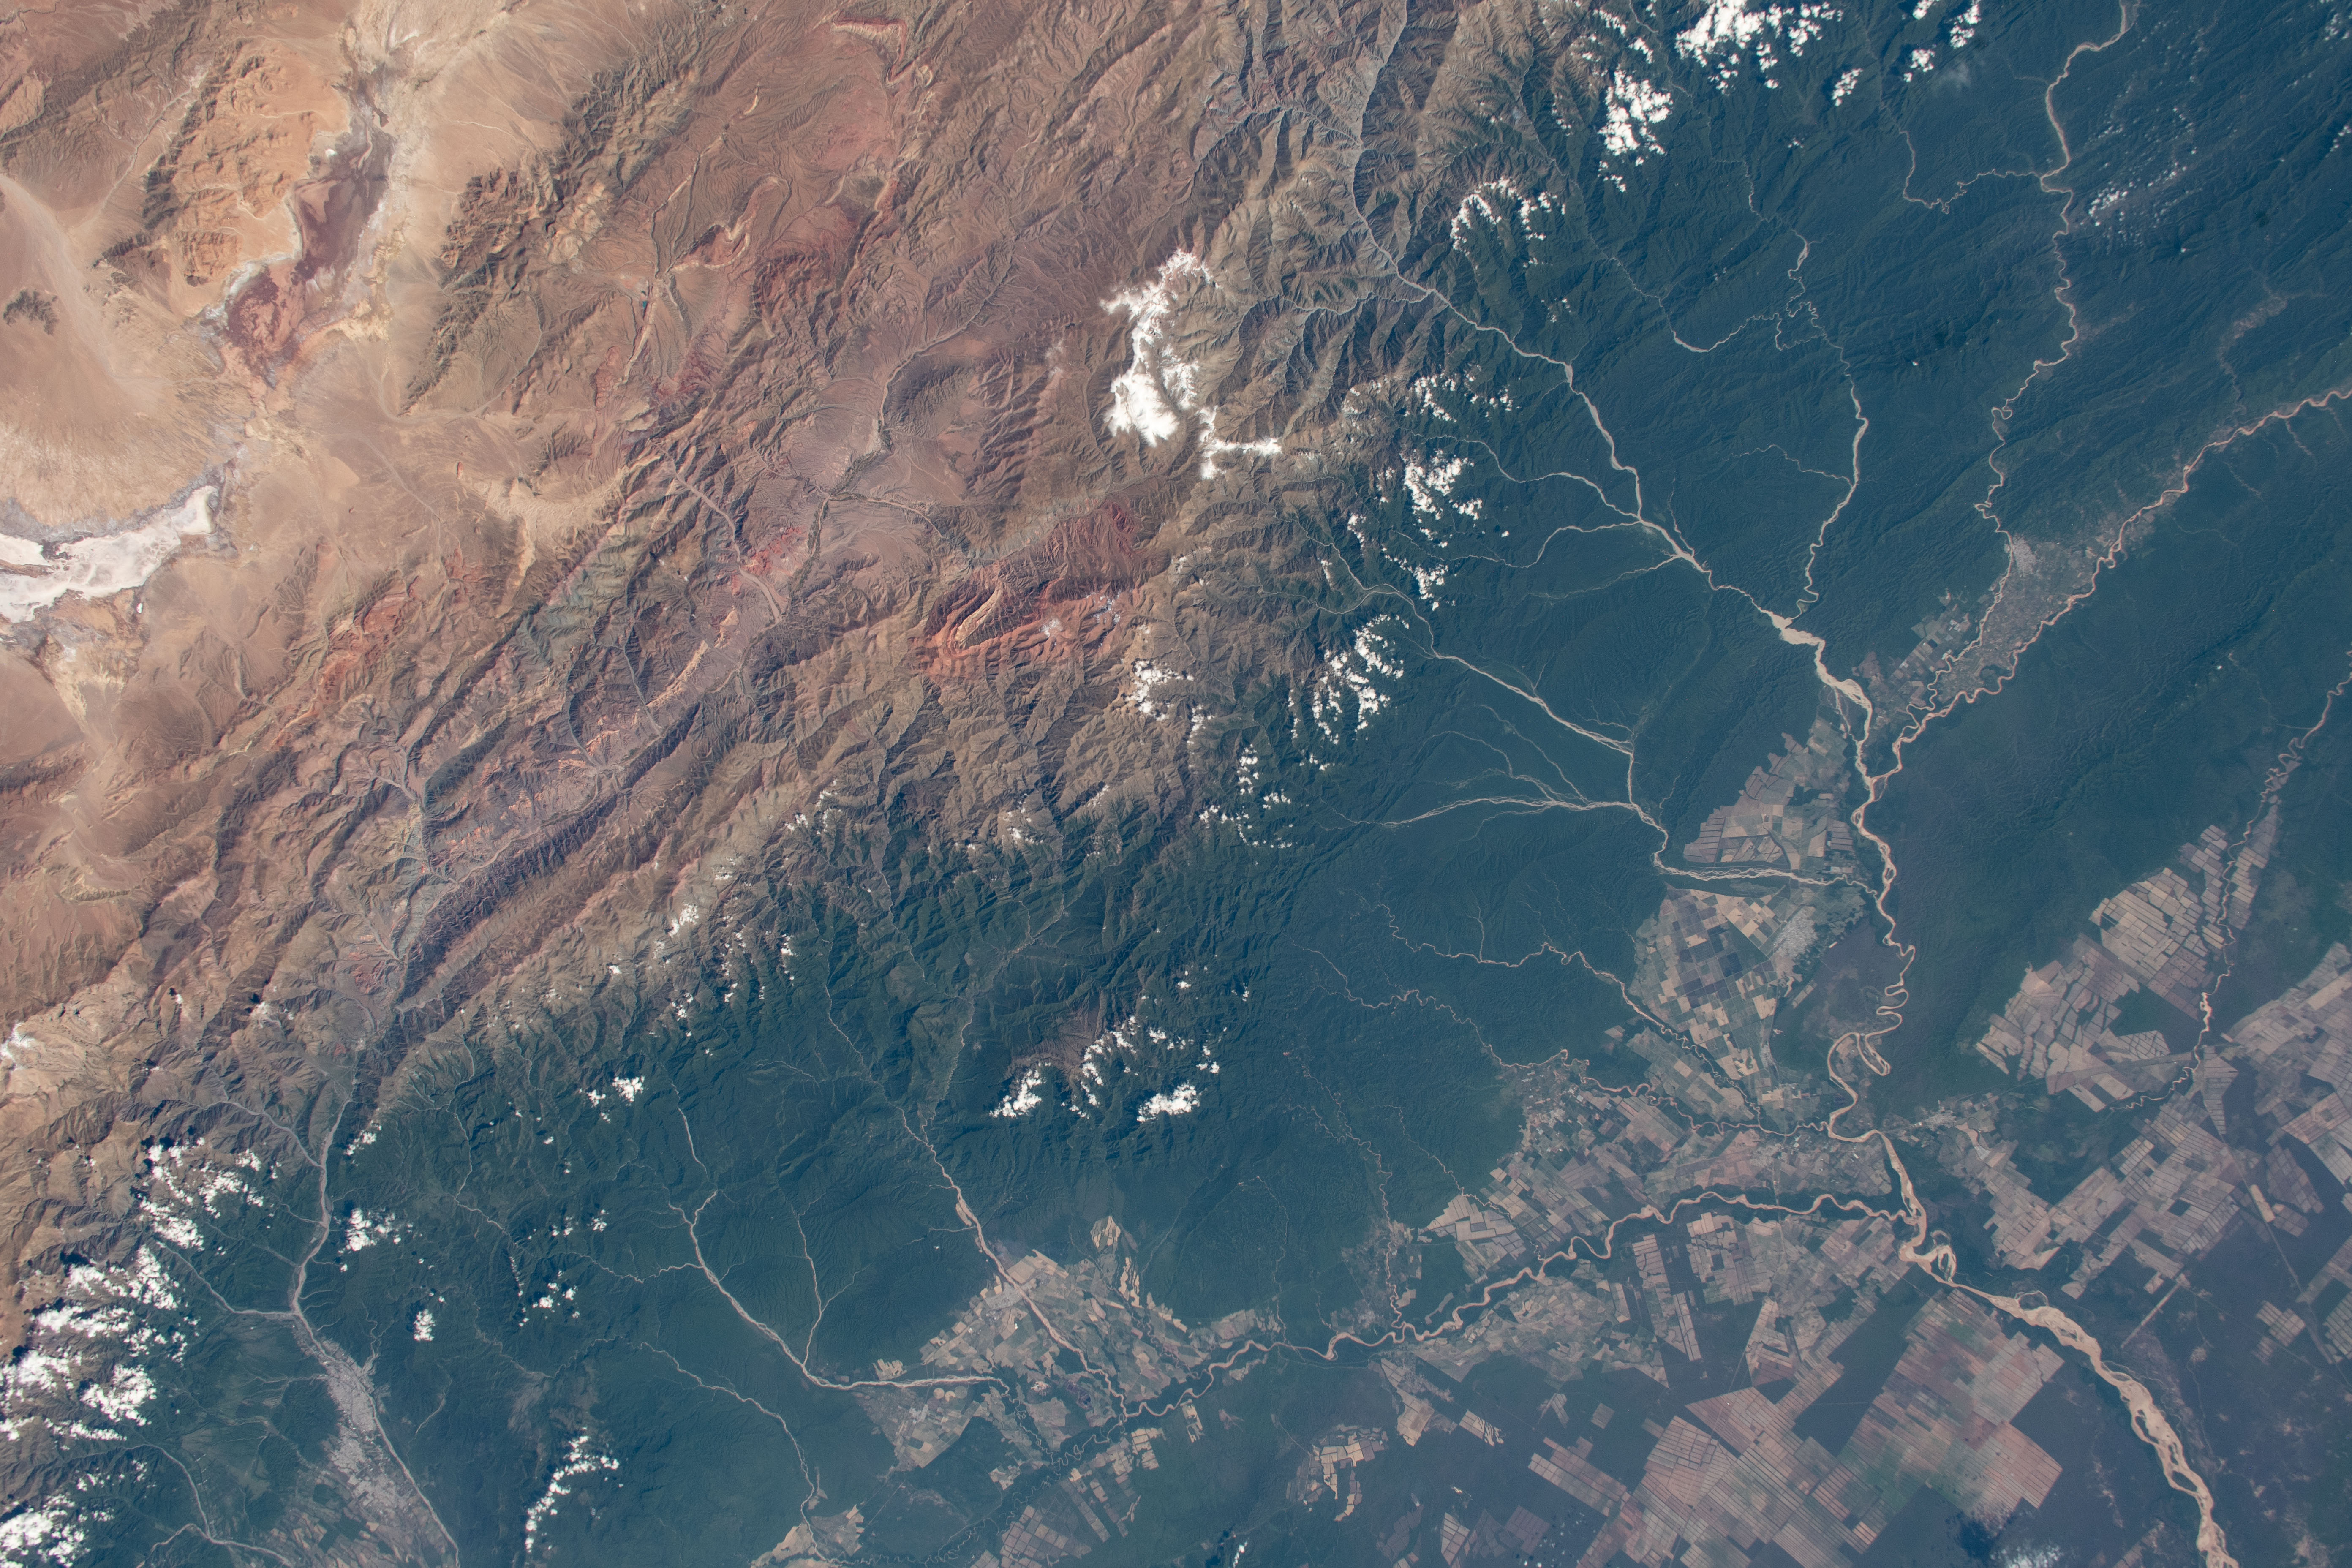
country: ARGENTINA
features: RIO BERMEJO, PARAQUE NACIONAL CALILEGUA
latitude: -23.5
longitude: -65.0
